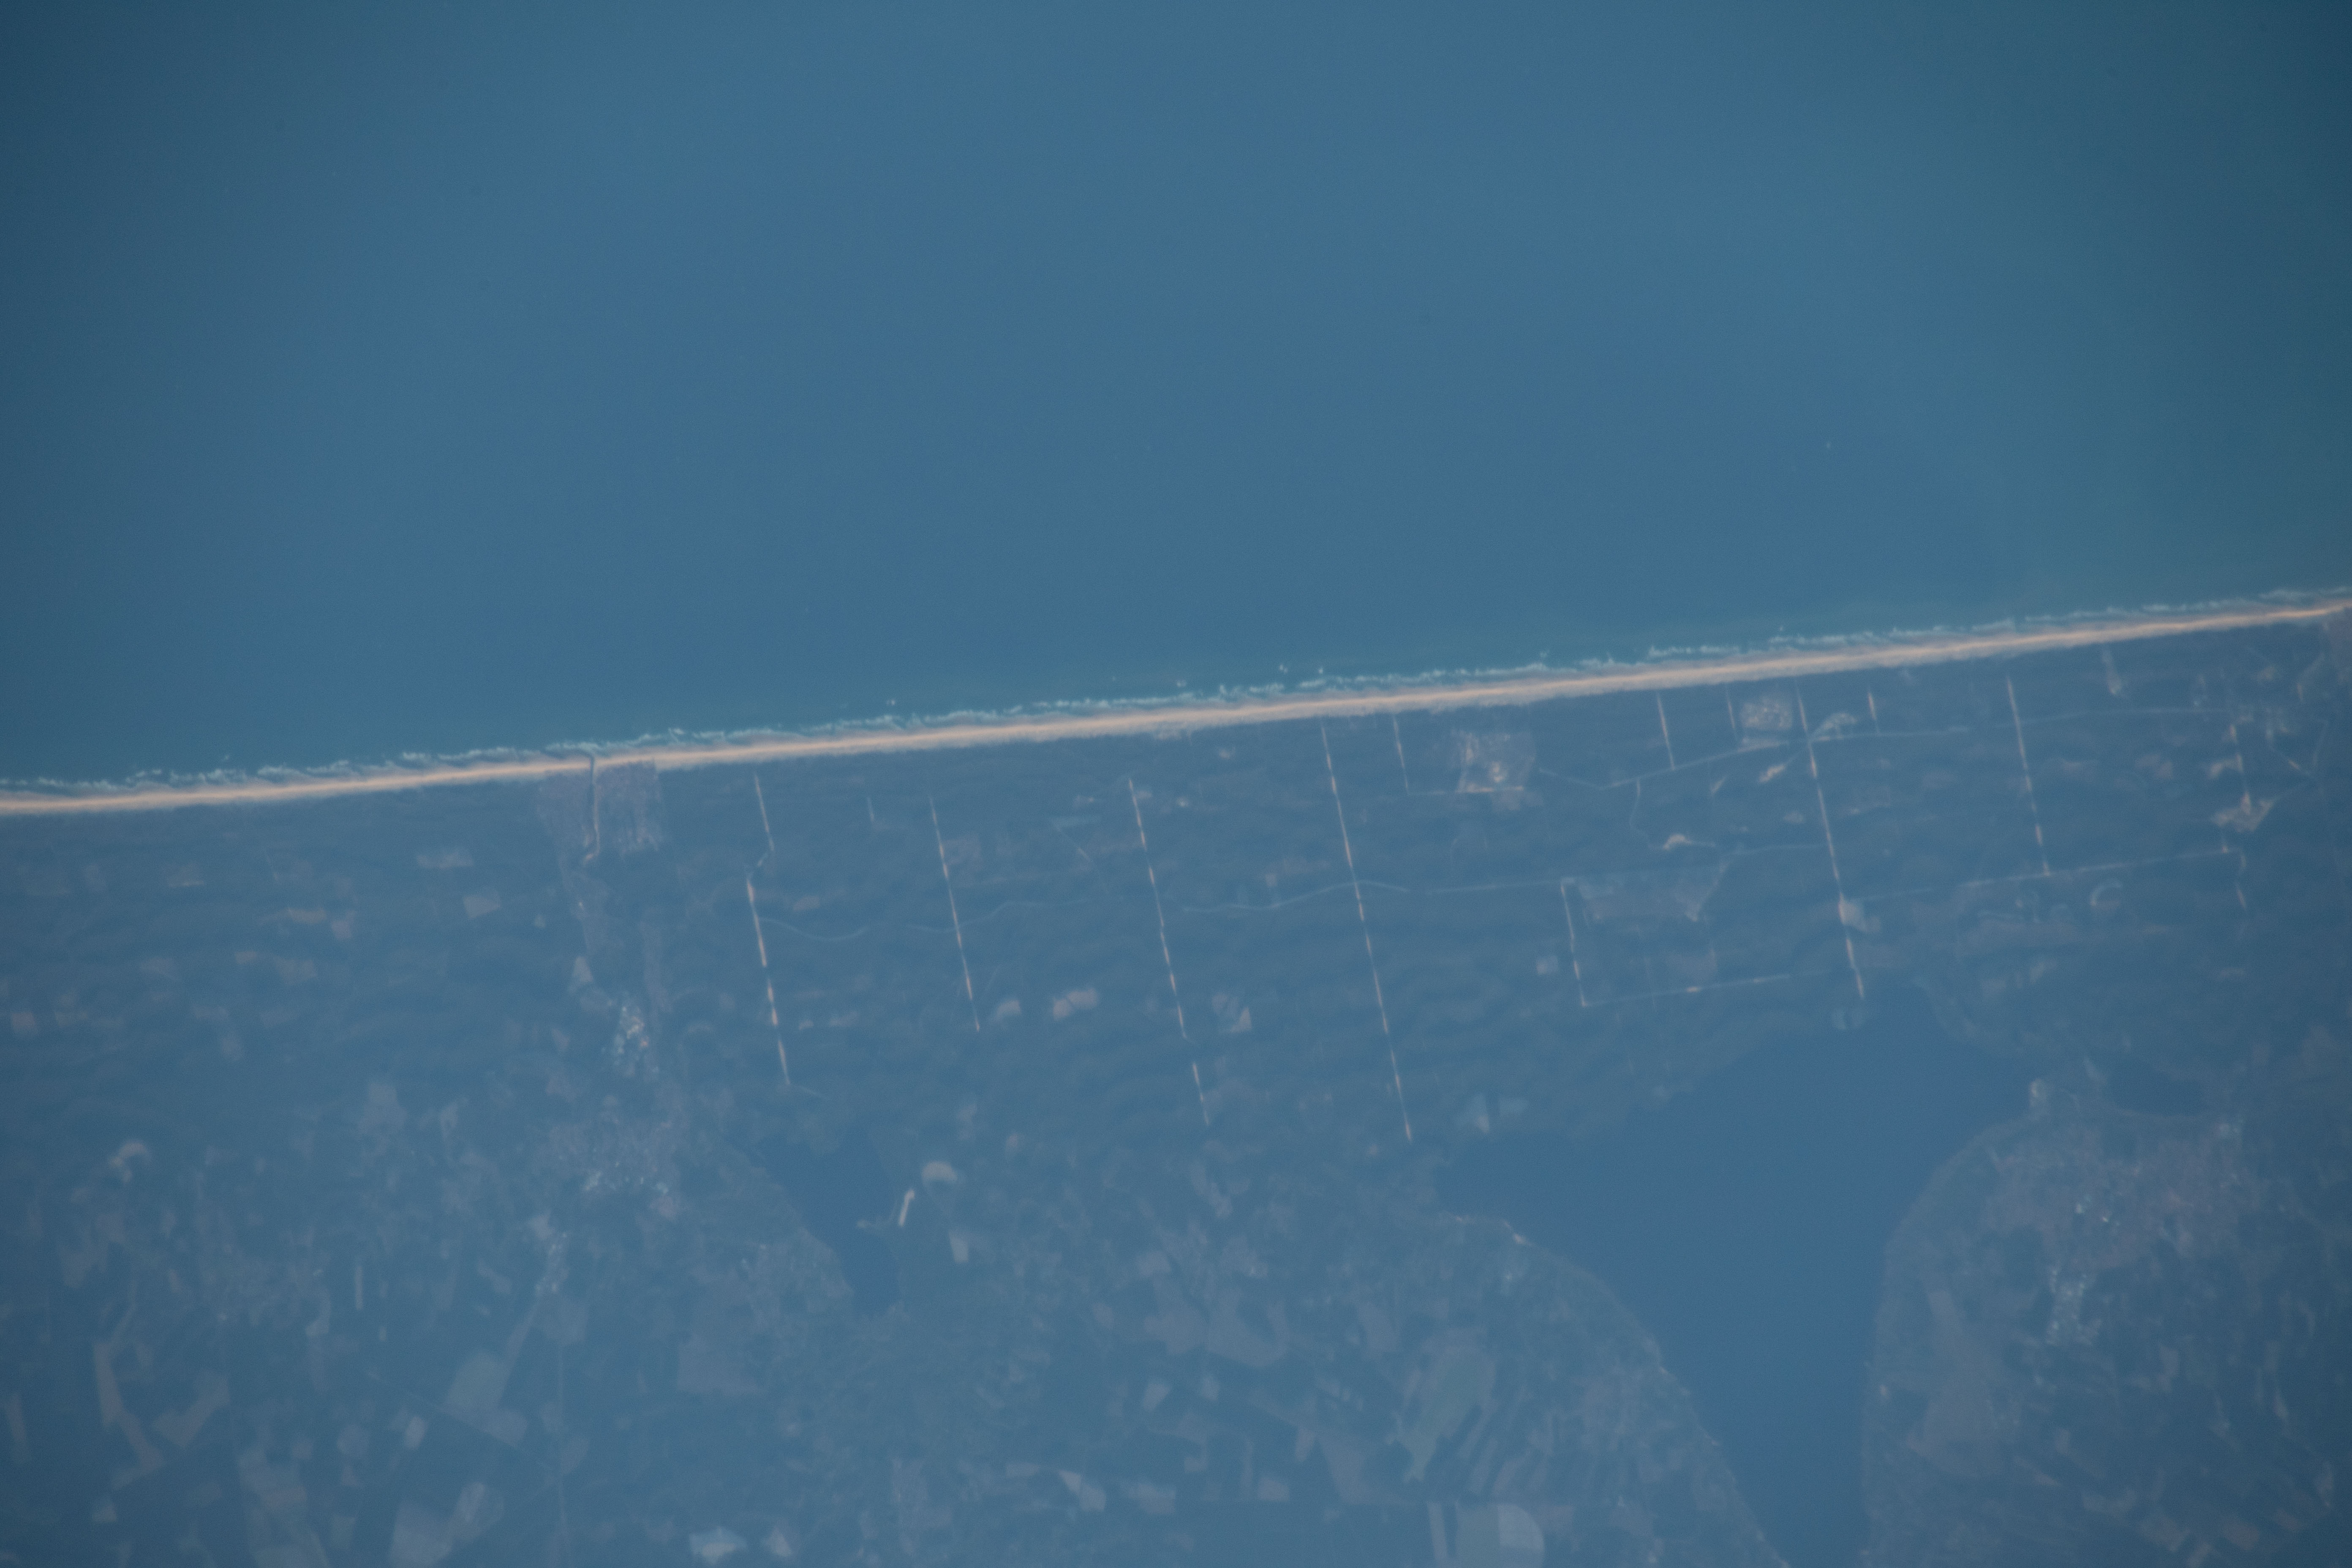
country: FRANCE
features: LAKE PARENTIS, GASTES
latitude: 44.3
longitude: -1.2
